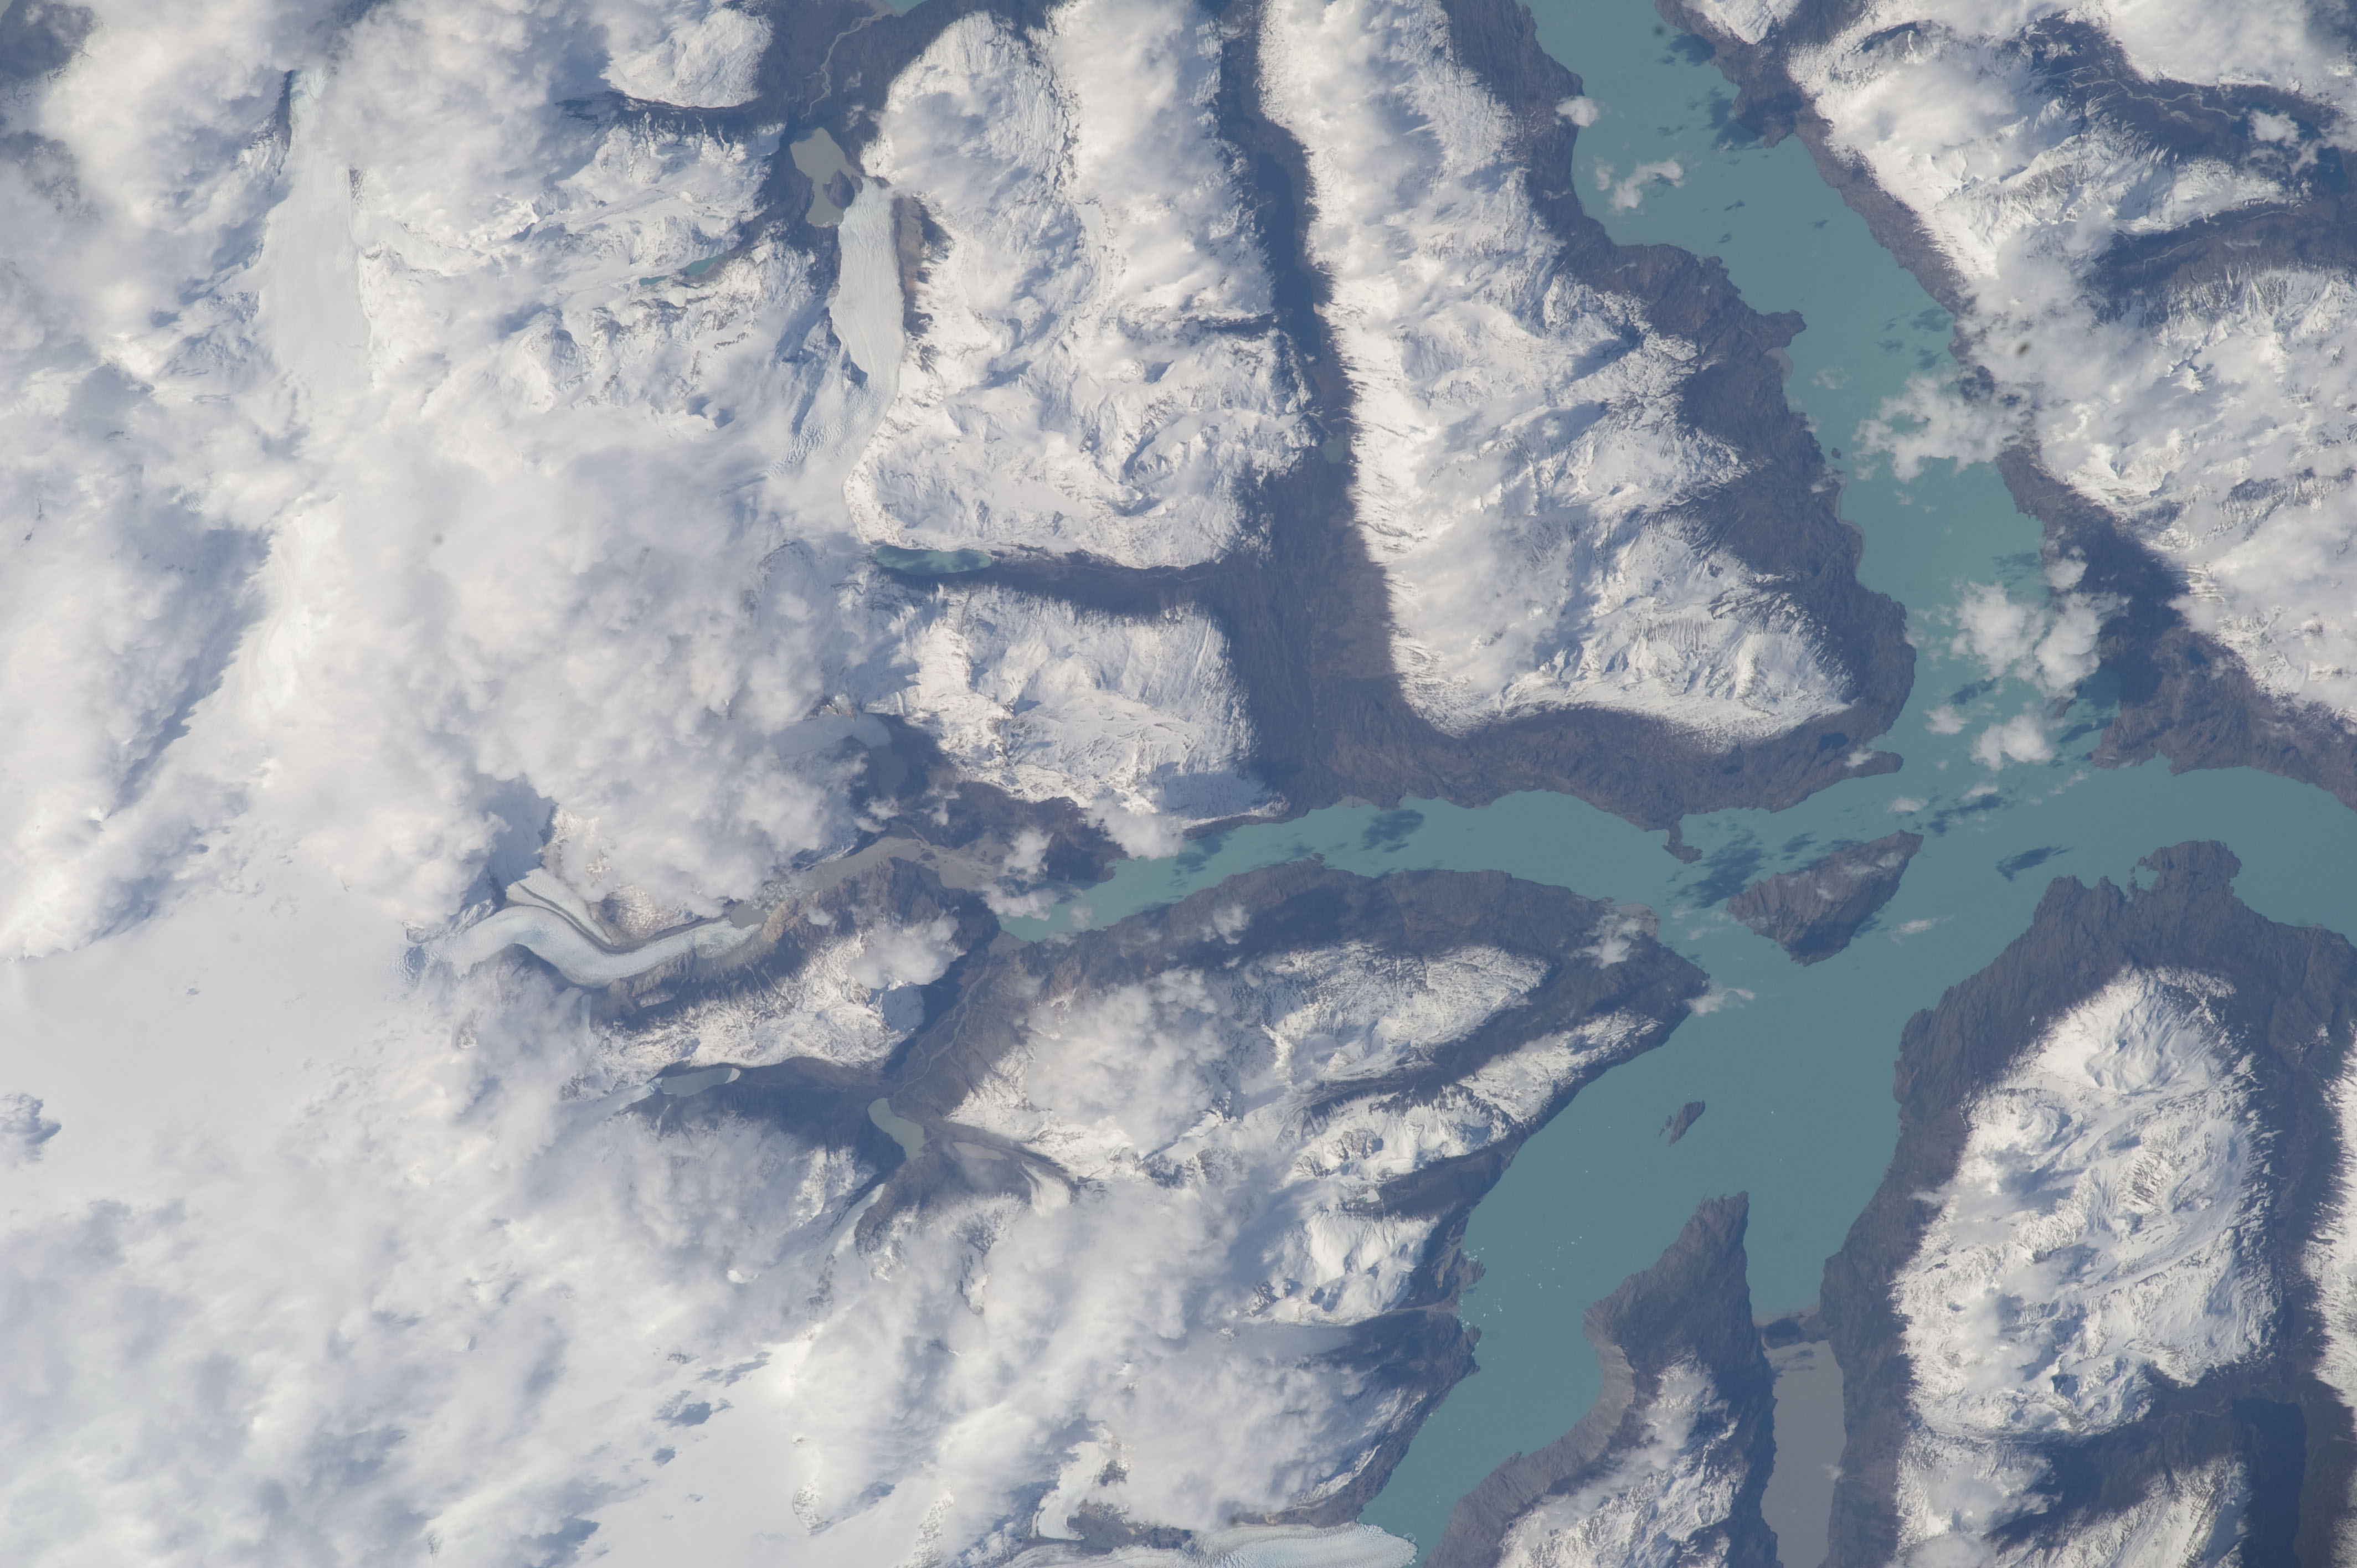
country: CHILE
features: LAKE O'HIGGINS, BRAVO GLACIER, CENTRAL ISLAND
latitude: -48.7
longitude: -73.0
